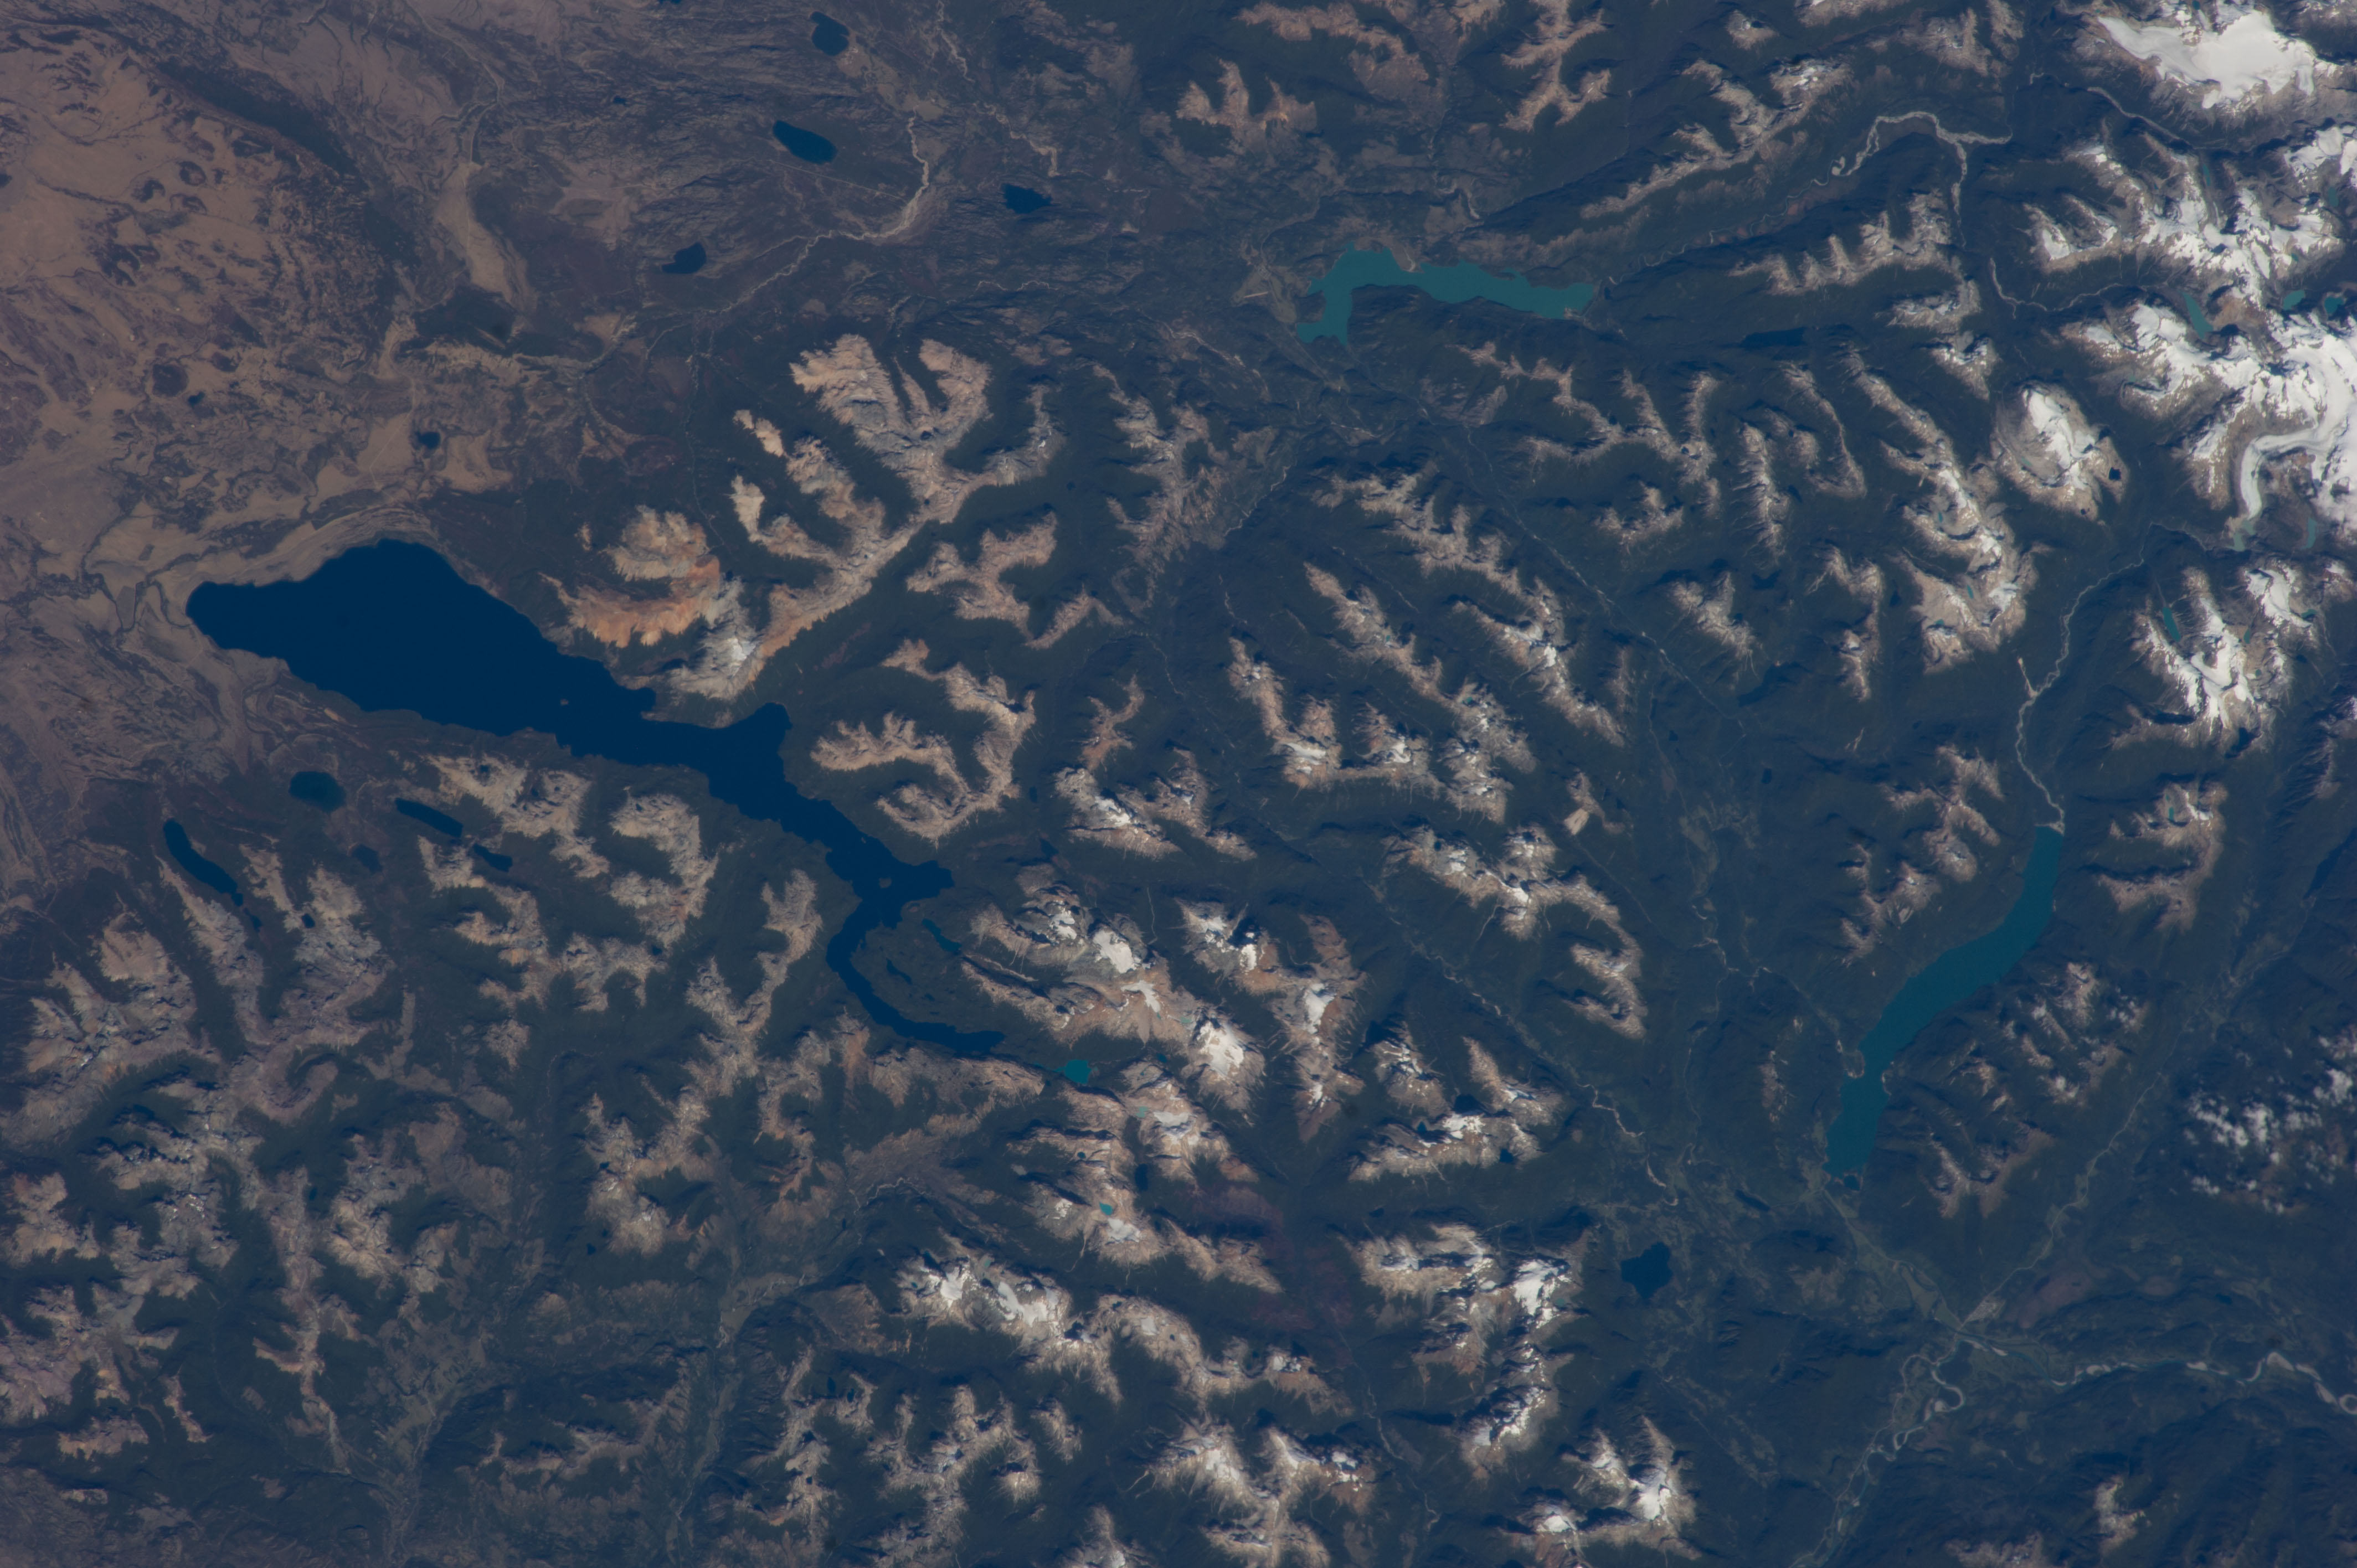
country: CHILE
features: PALENA LAKE, ROSSELOT LAKE, MOUNTAINS
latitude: -44.0
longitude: -71.9
